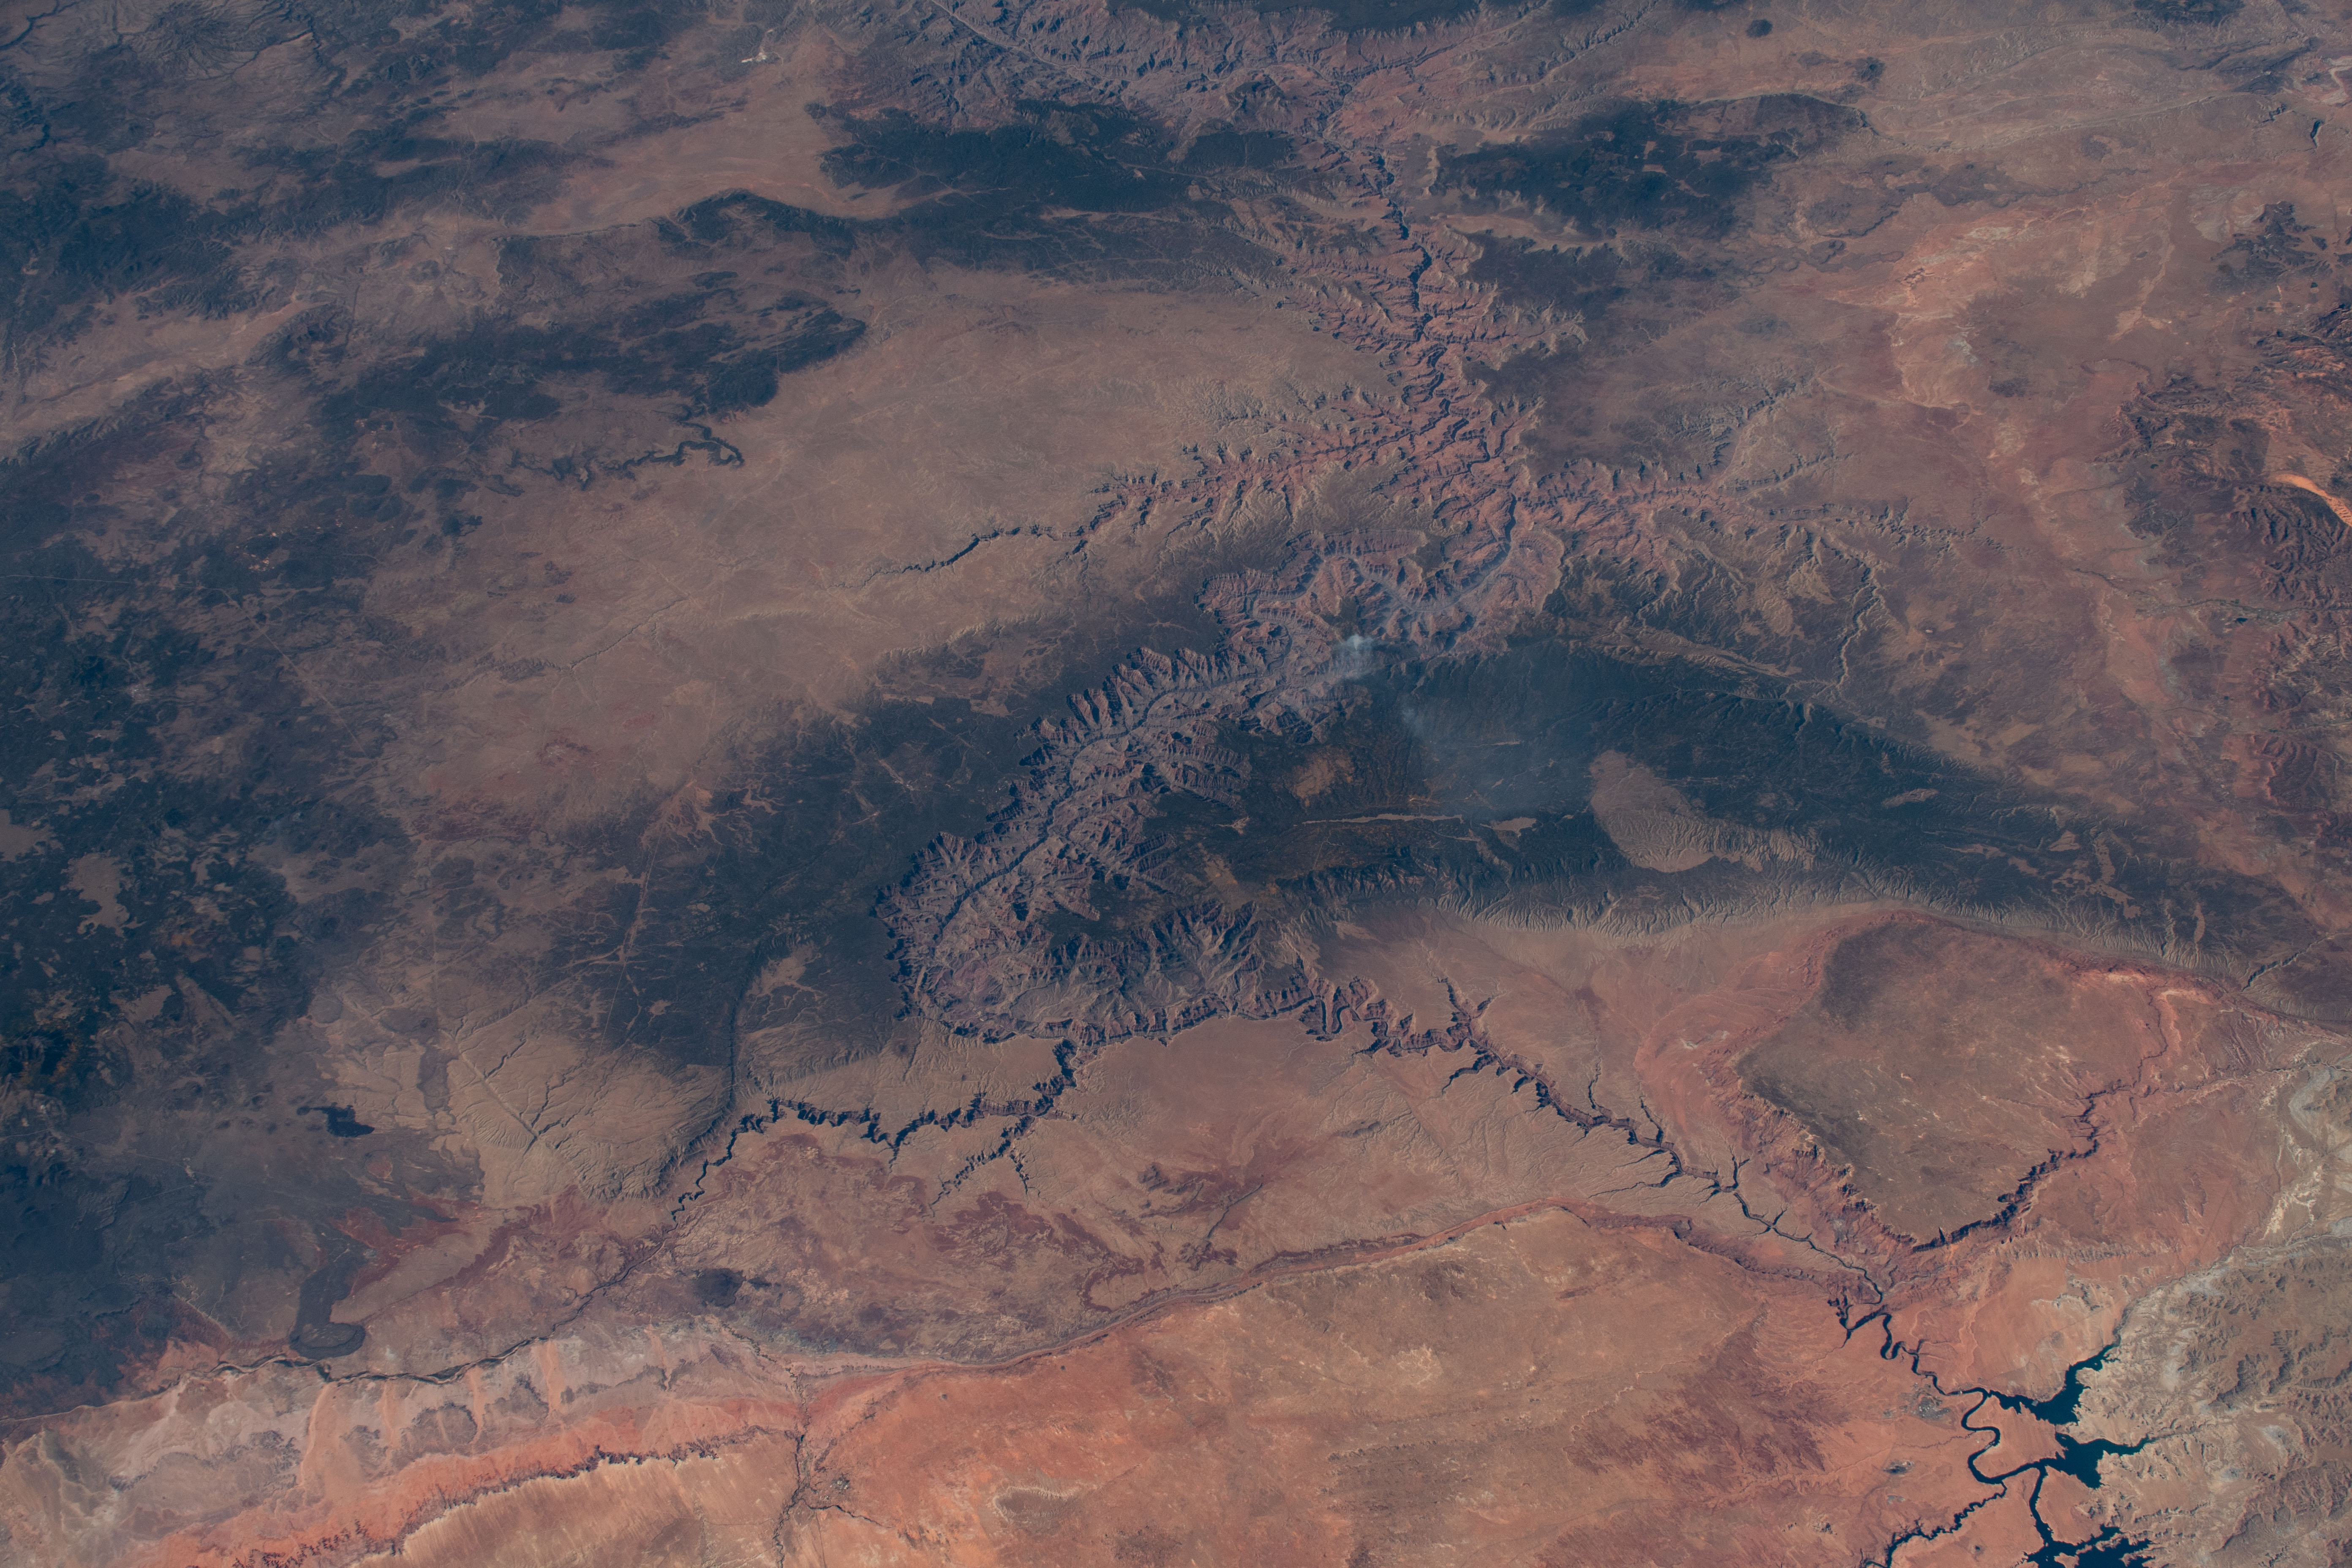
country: USA-ARIZONA
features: GRAND CANYON, MOUNT TRUMBULL, MULCAN'S THRONE, KAIBAB PLATEAU HP
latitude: 36.3
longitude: -112.2
